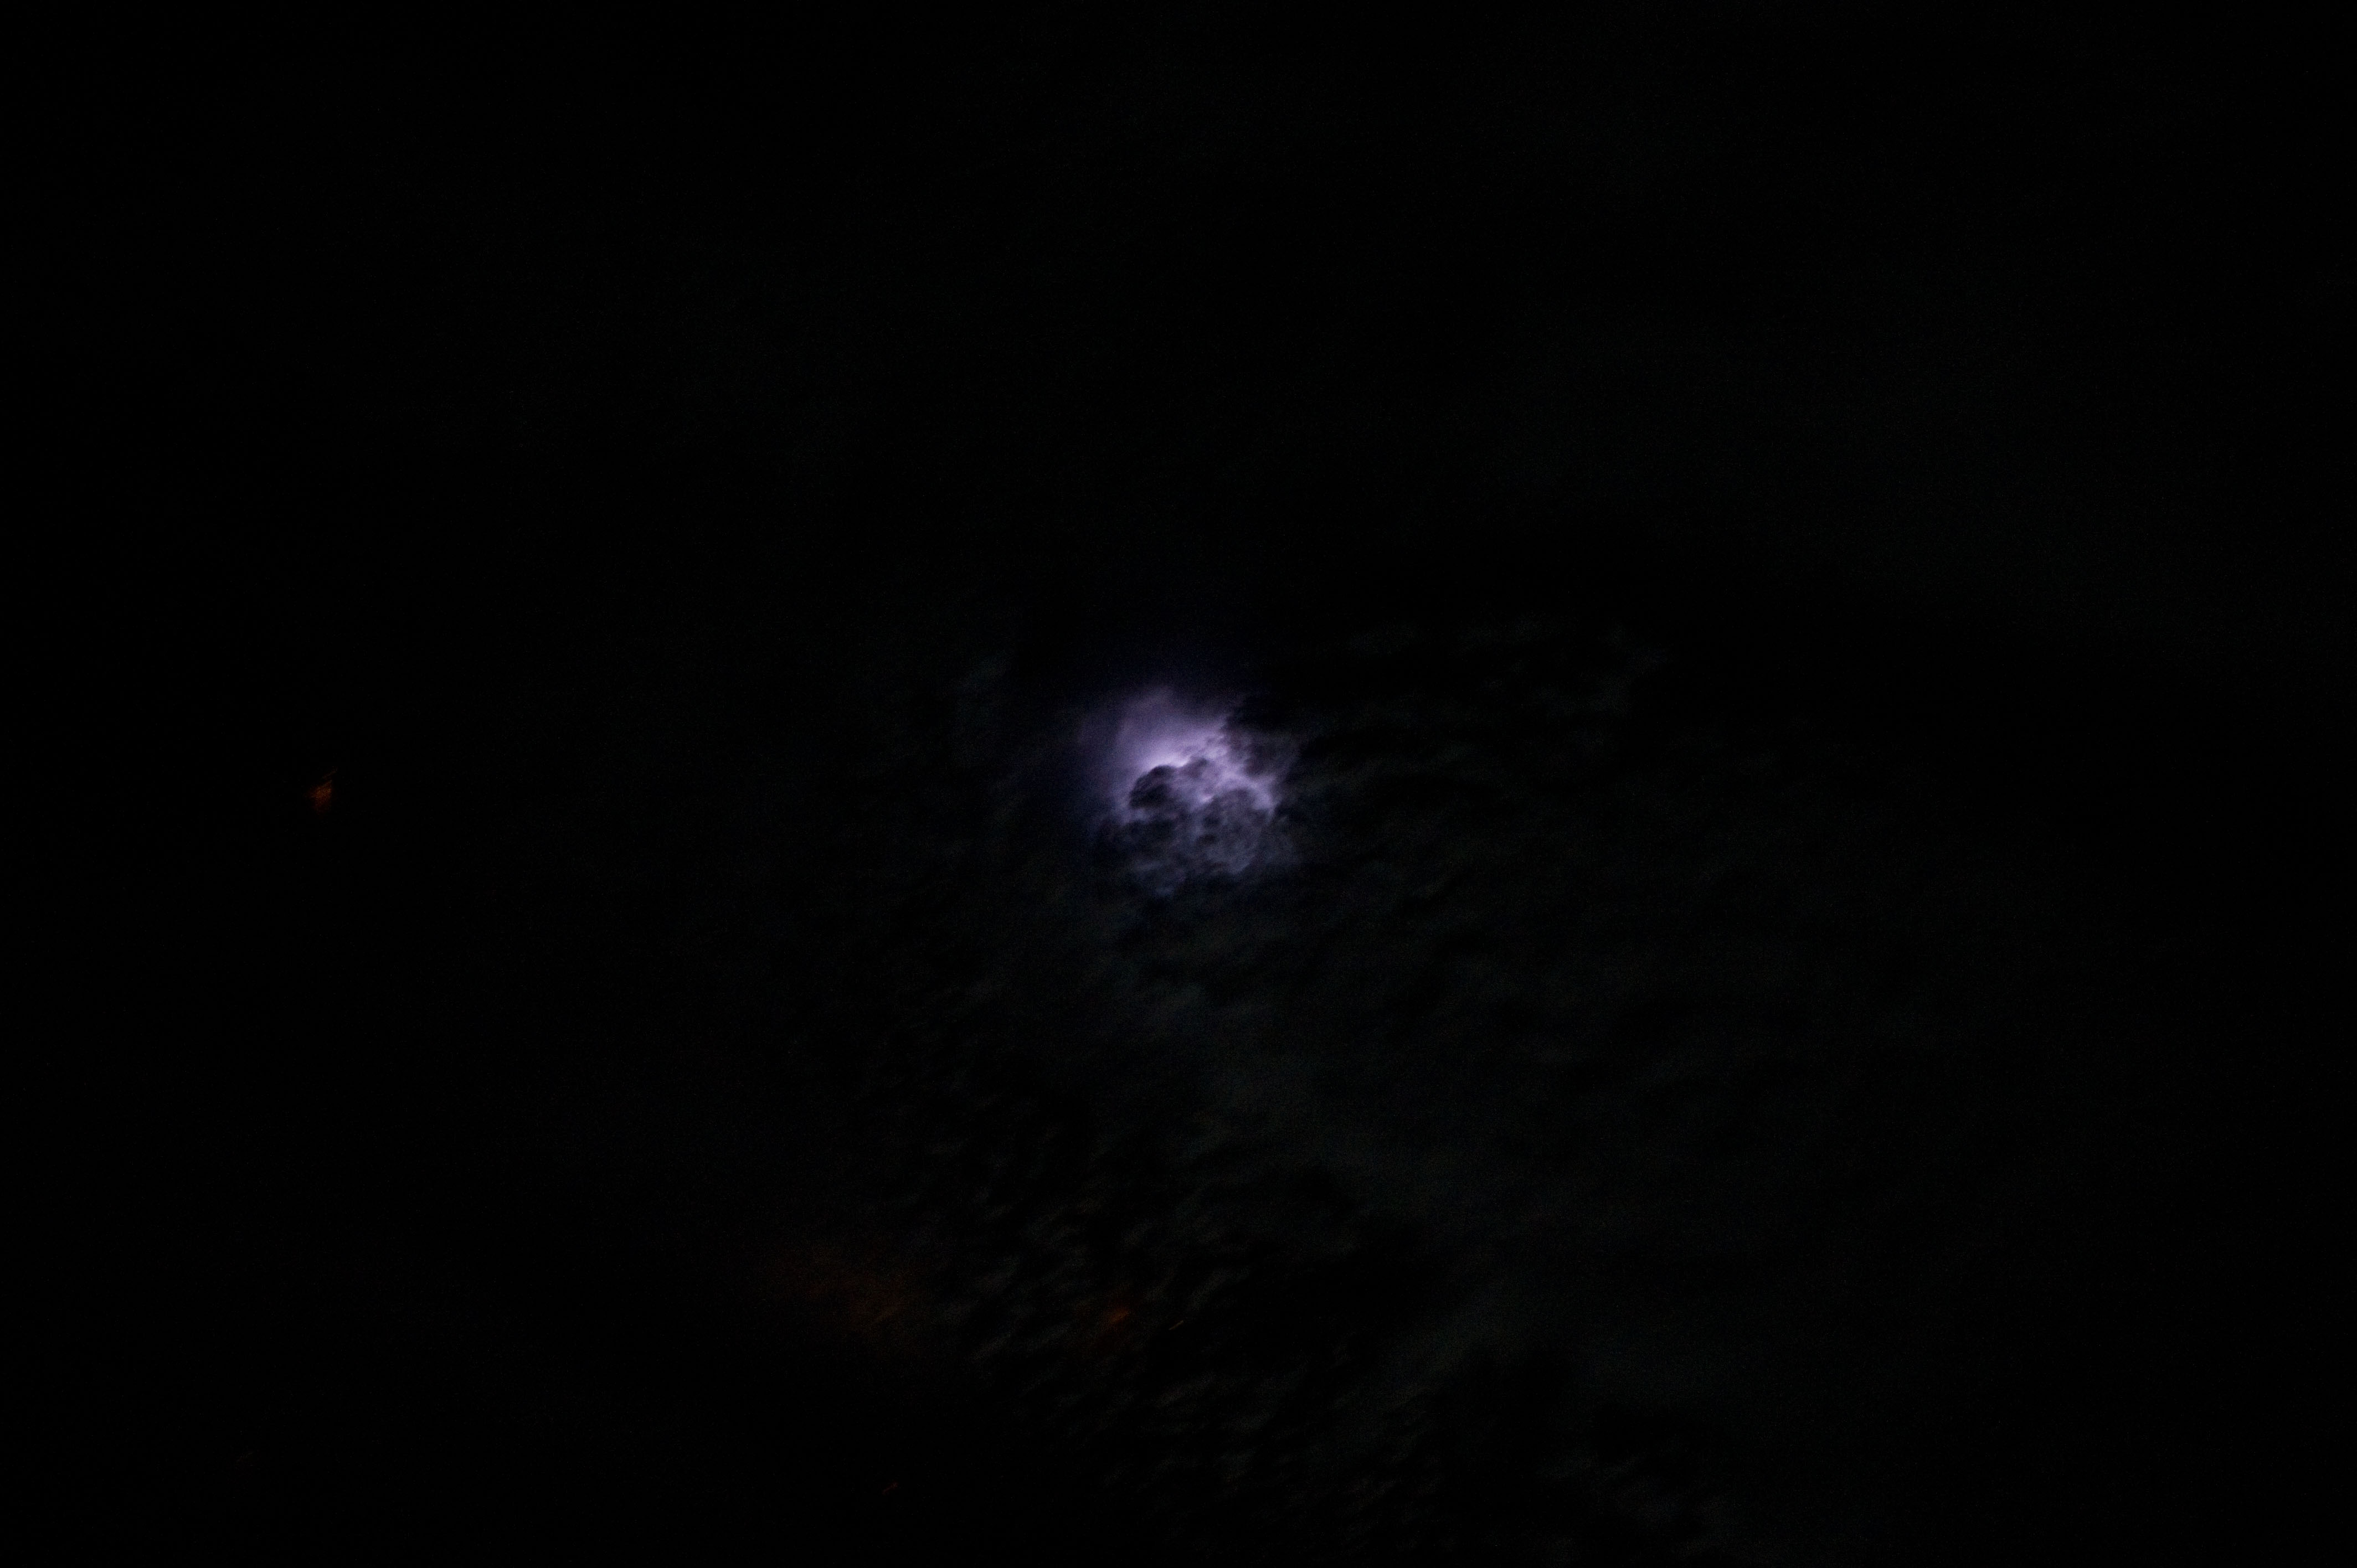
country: USA-OKLAHOMA
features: LIGHTNING AT NIGHT
